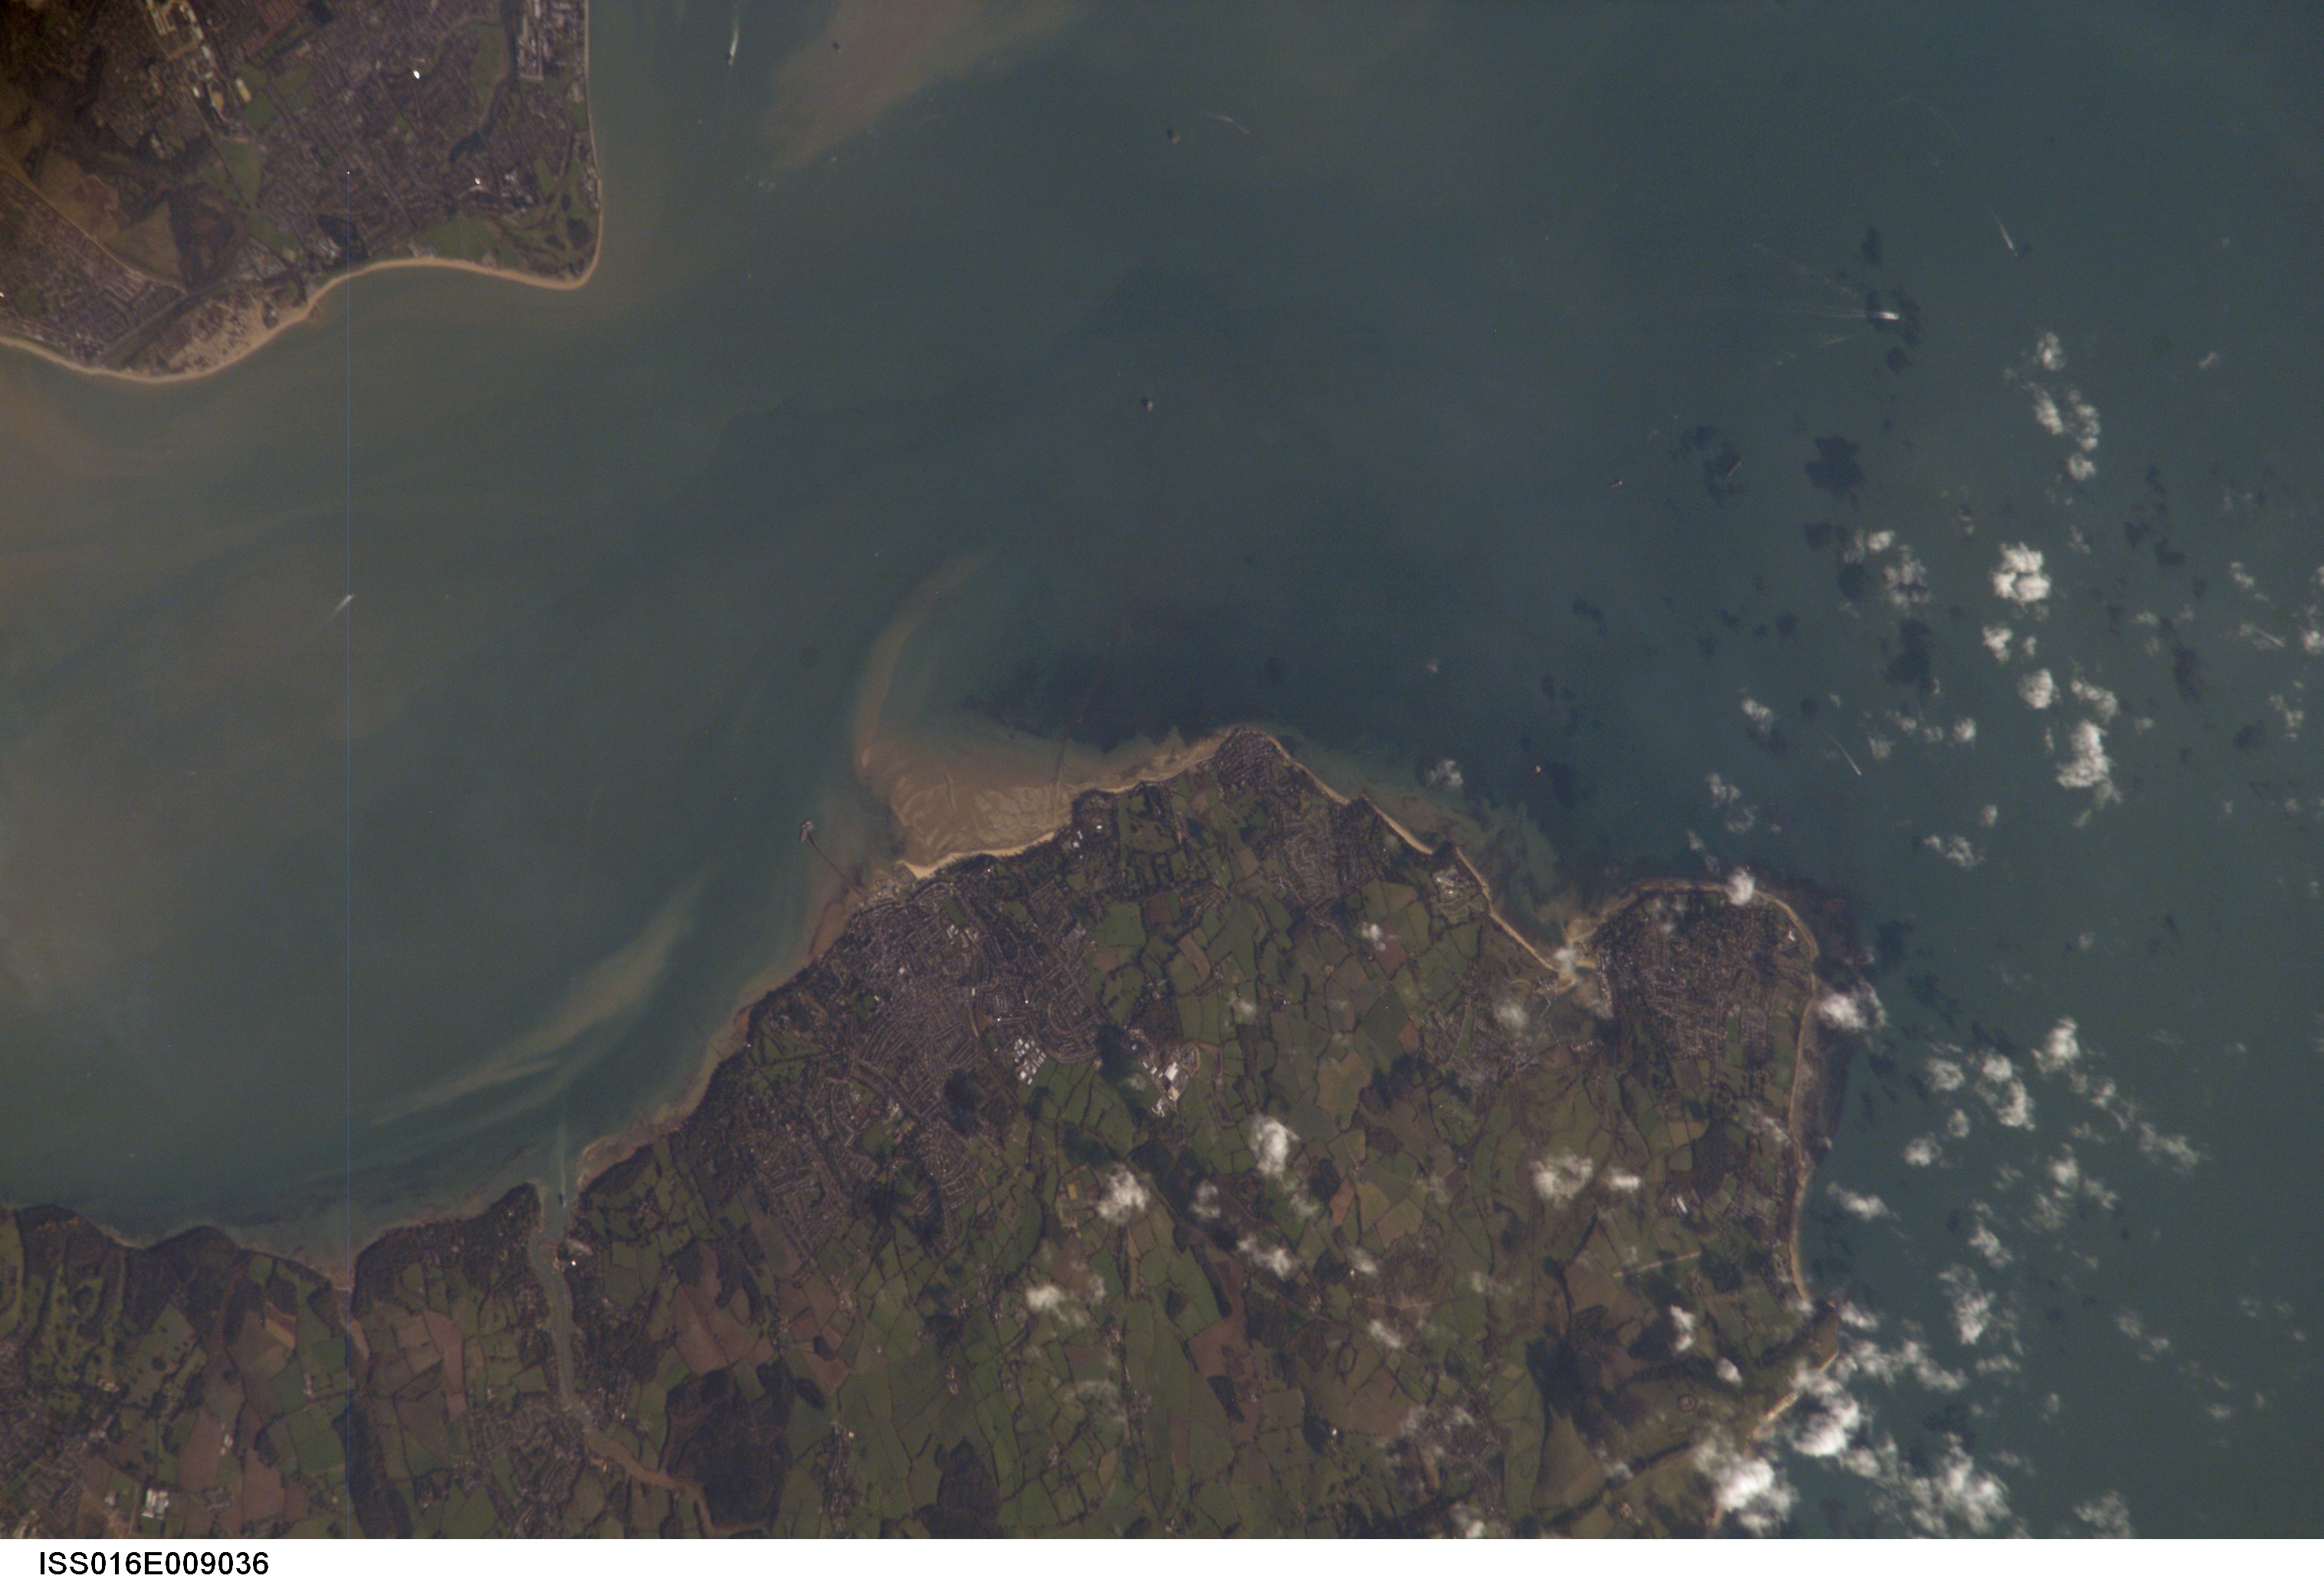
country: UK-ENGLAND
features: ISLE OF WIGHT, THE SOLENT
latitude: 50.7
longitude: -1.1
